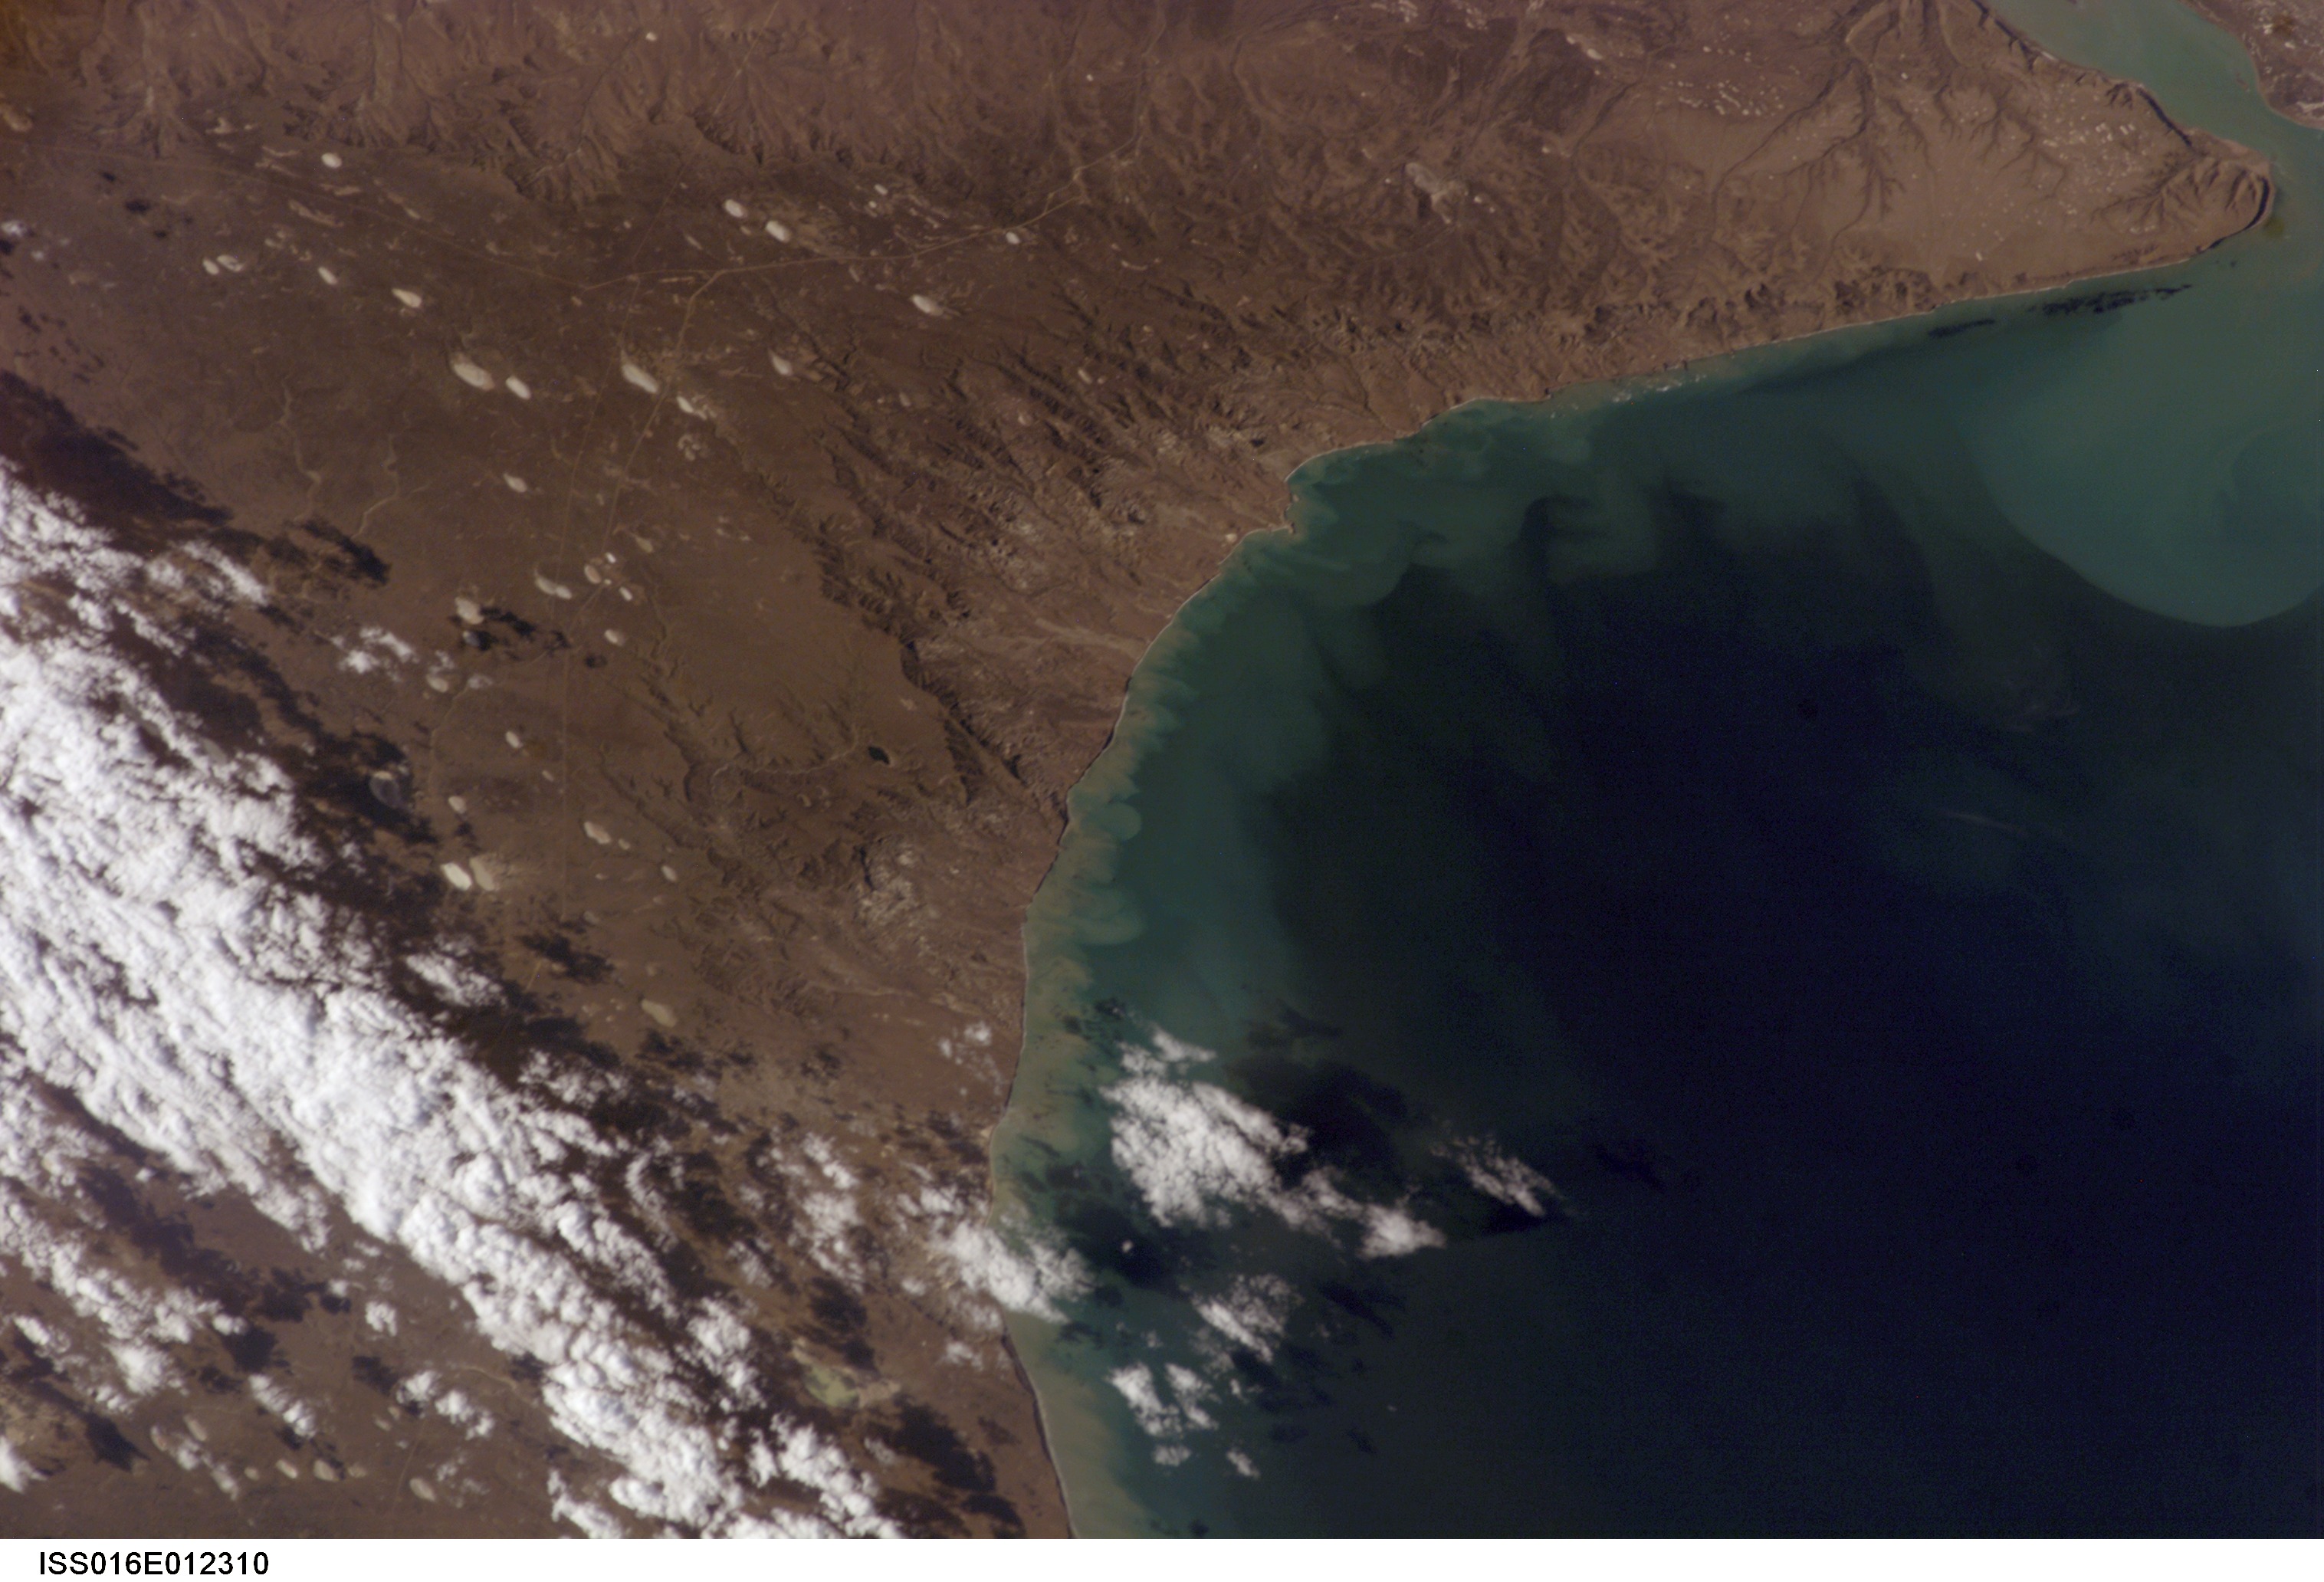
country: ARGENTINA
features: SANTA CRUZ AREA, BAHIA GRANDE
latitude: -50.5
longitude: -69.0
